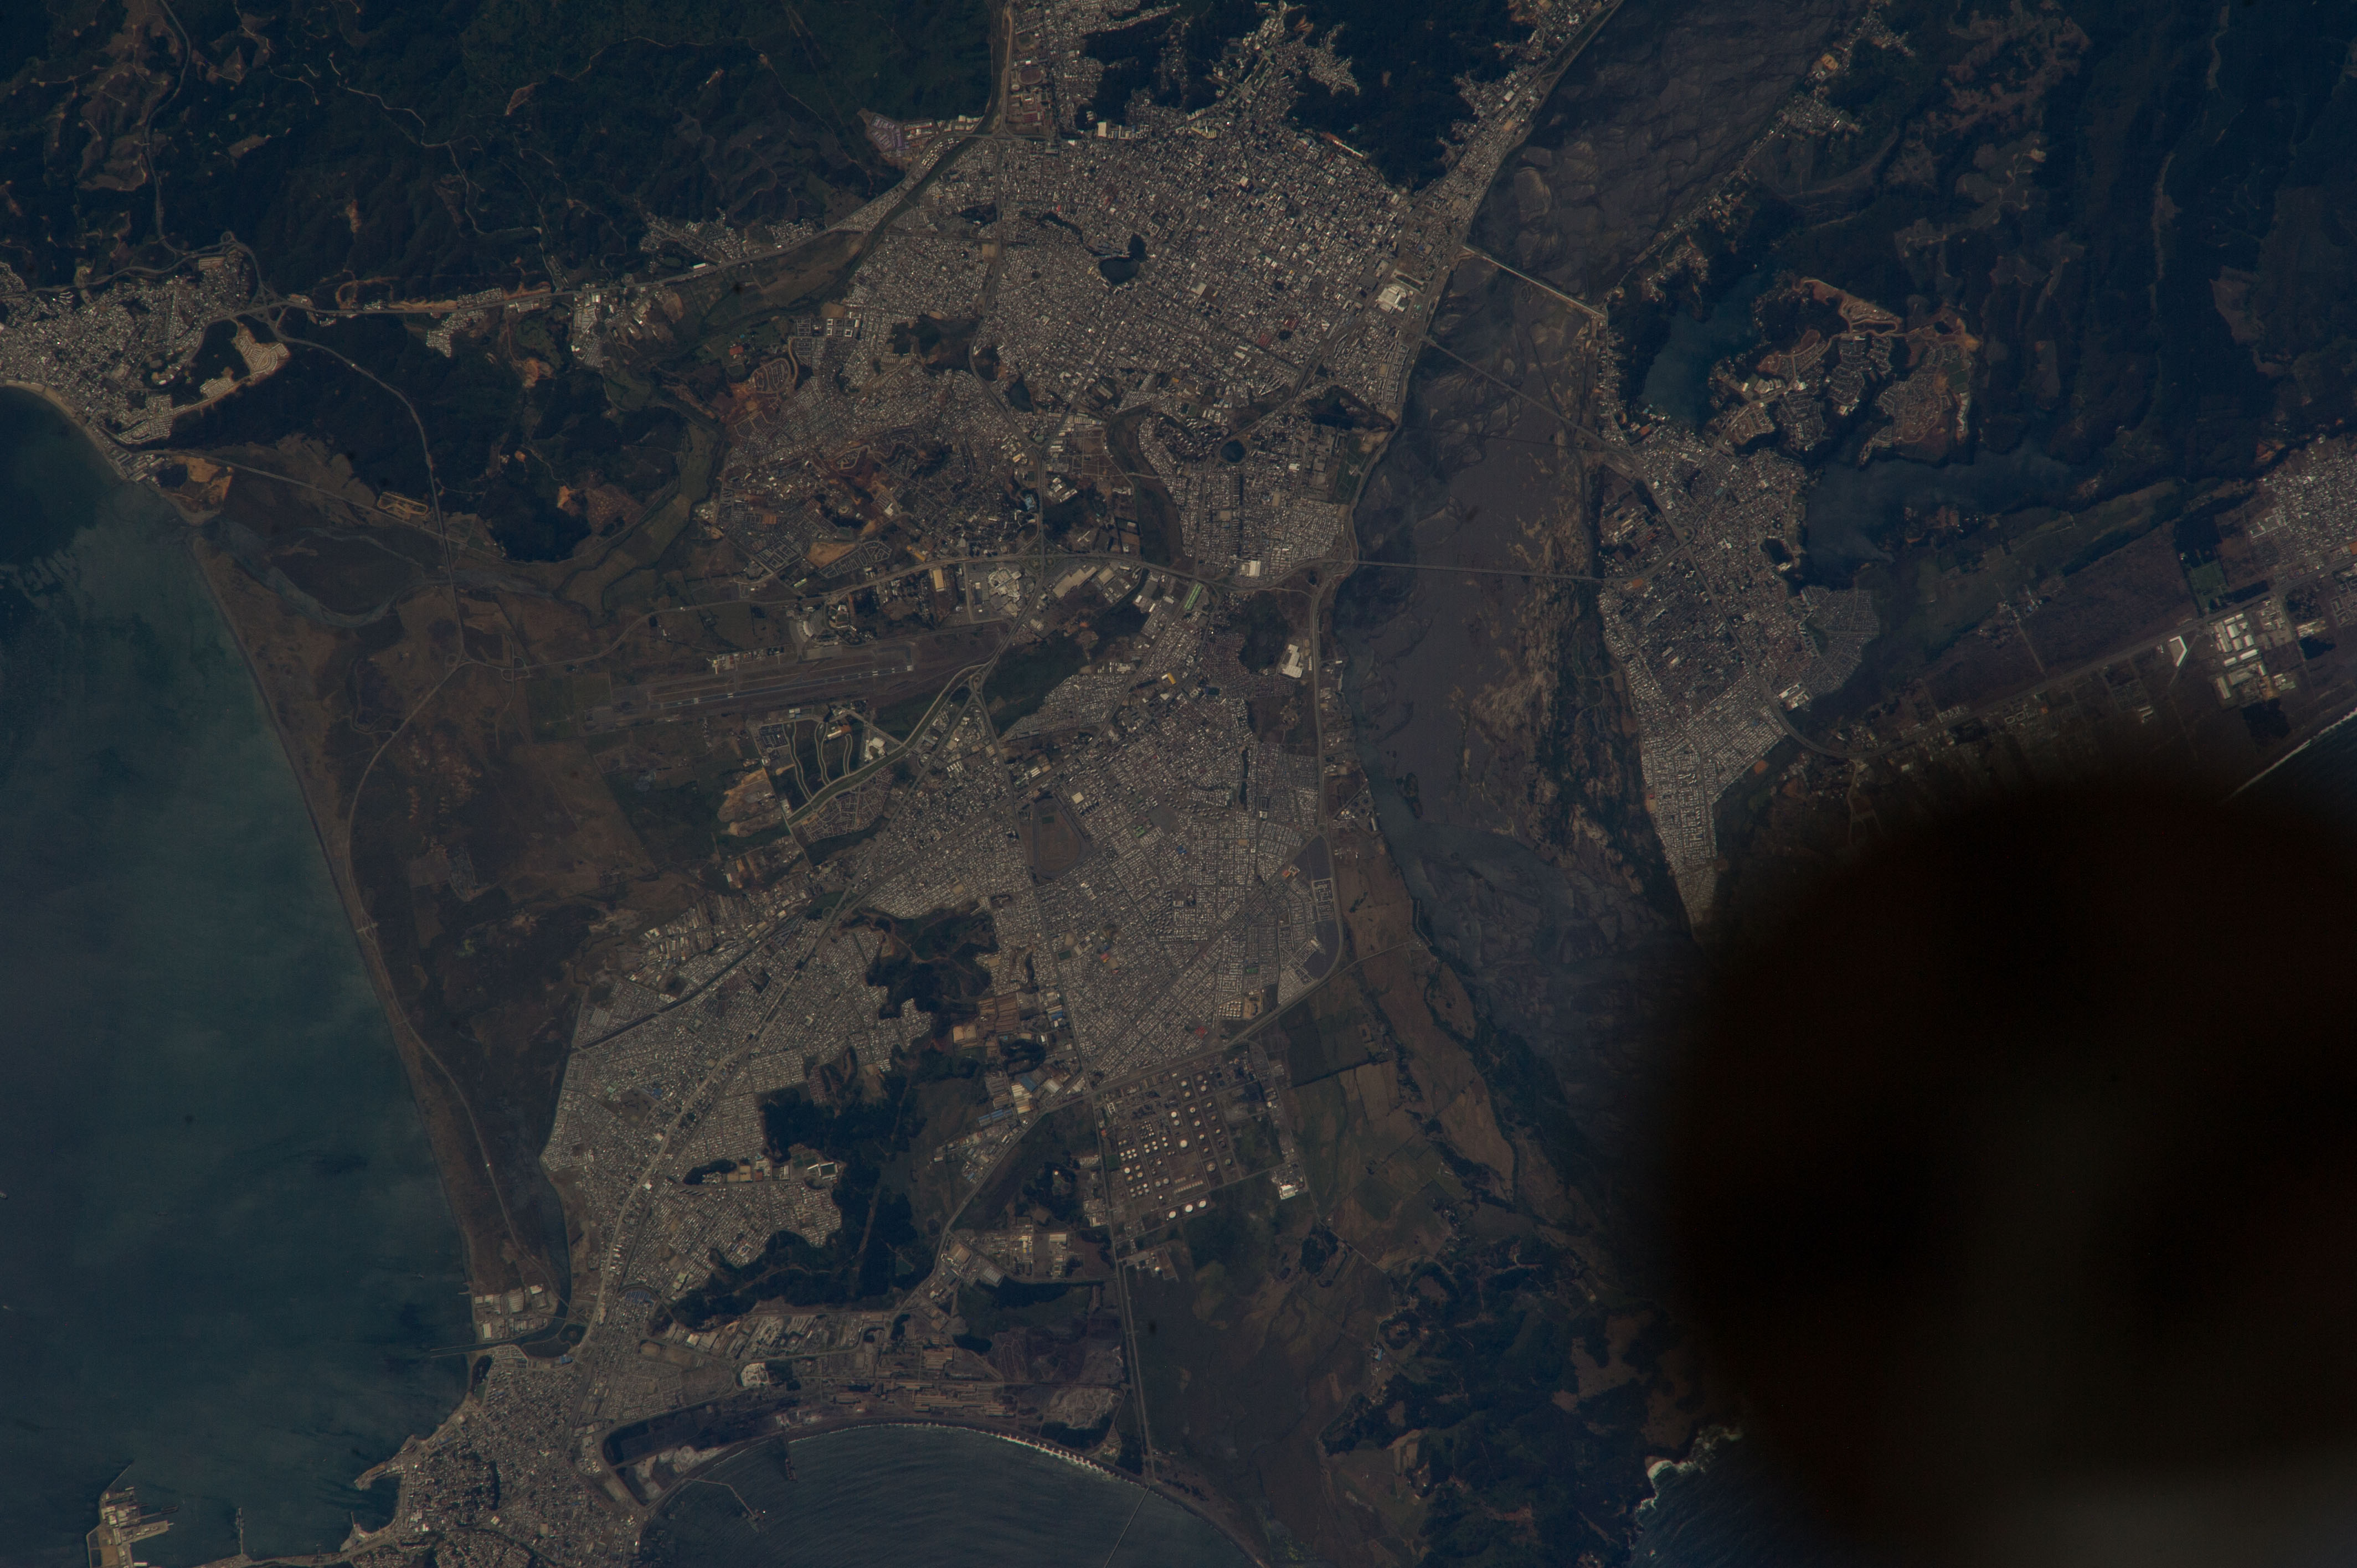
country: CHILE
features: CONCEPCION, BIOBIO R., TALCAHUANO, SAN PEDRO DE LA PAZ, AIRPORT, BRIDGES
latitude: -36.8
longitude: -73.1
